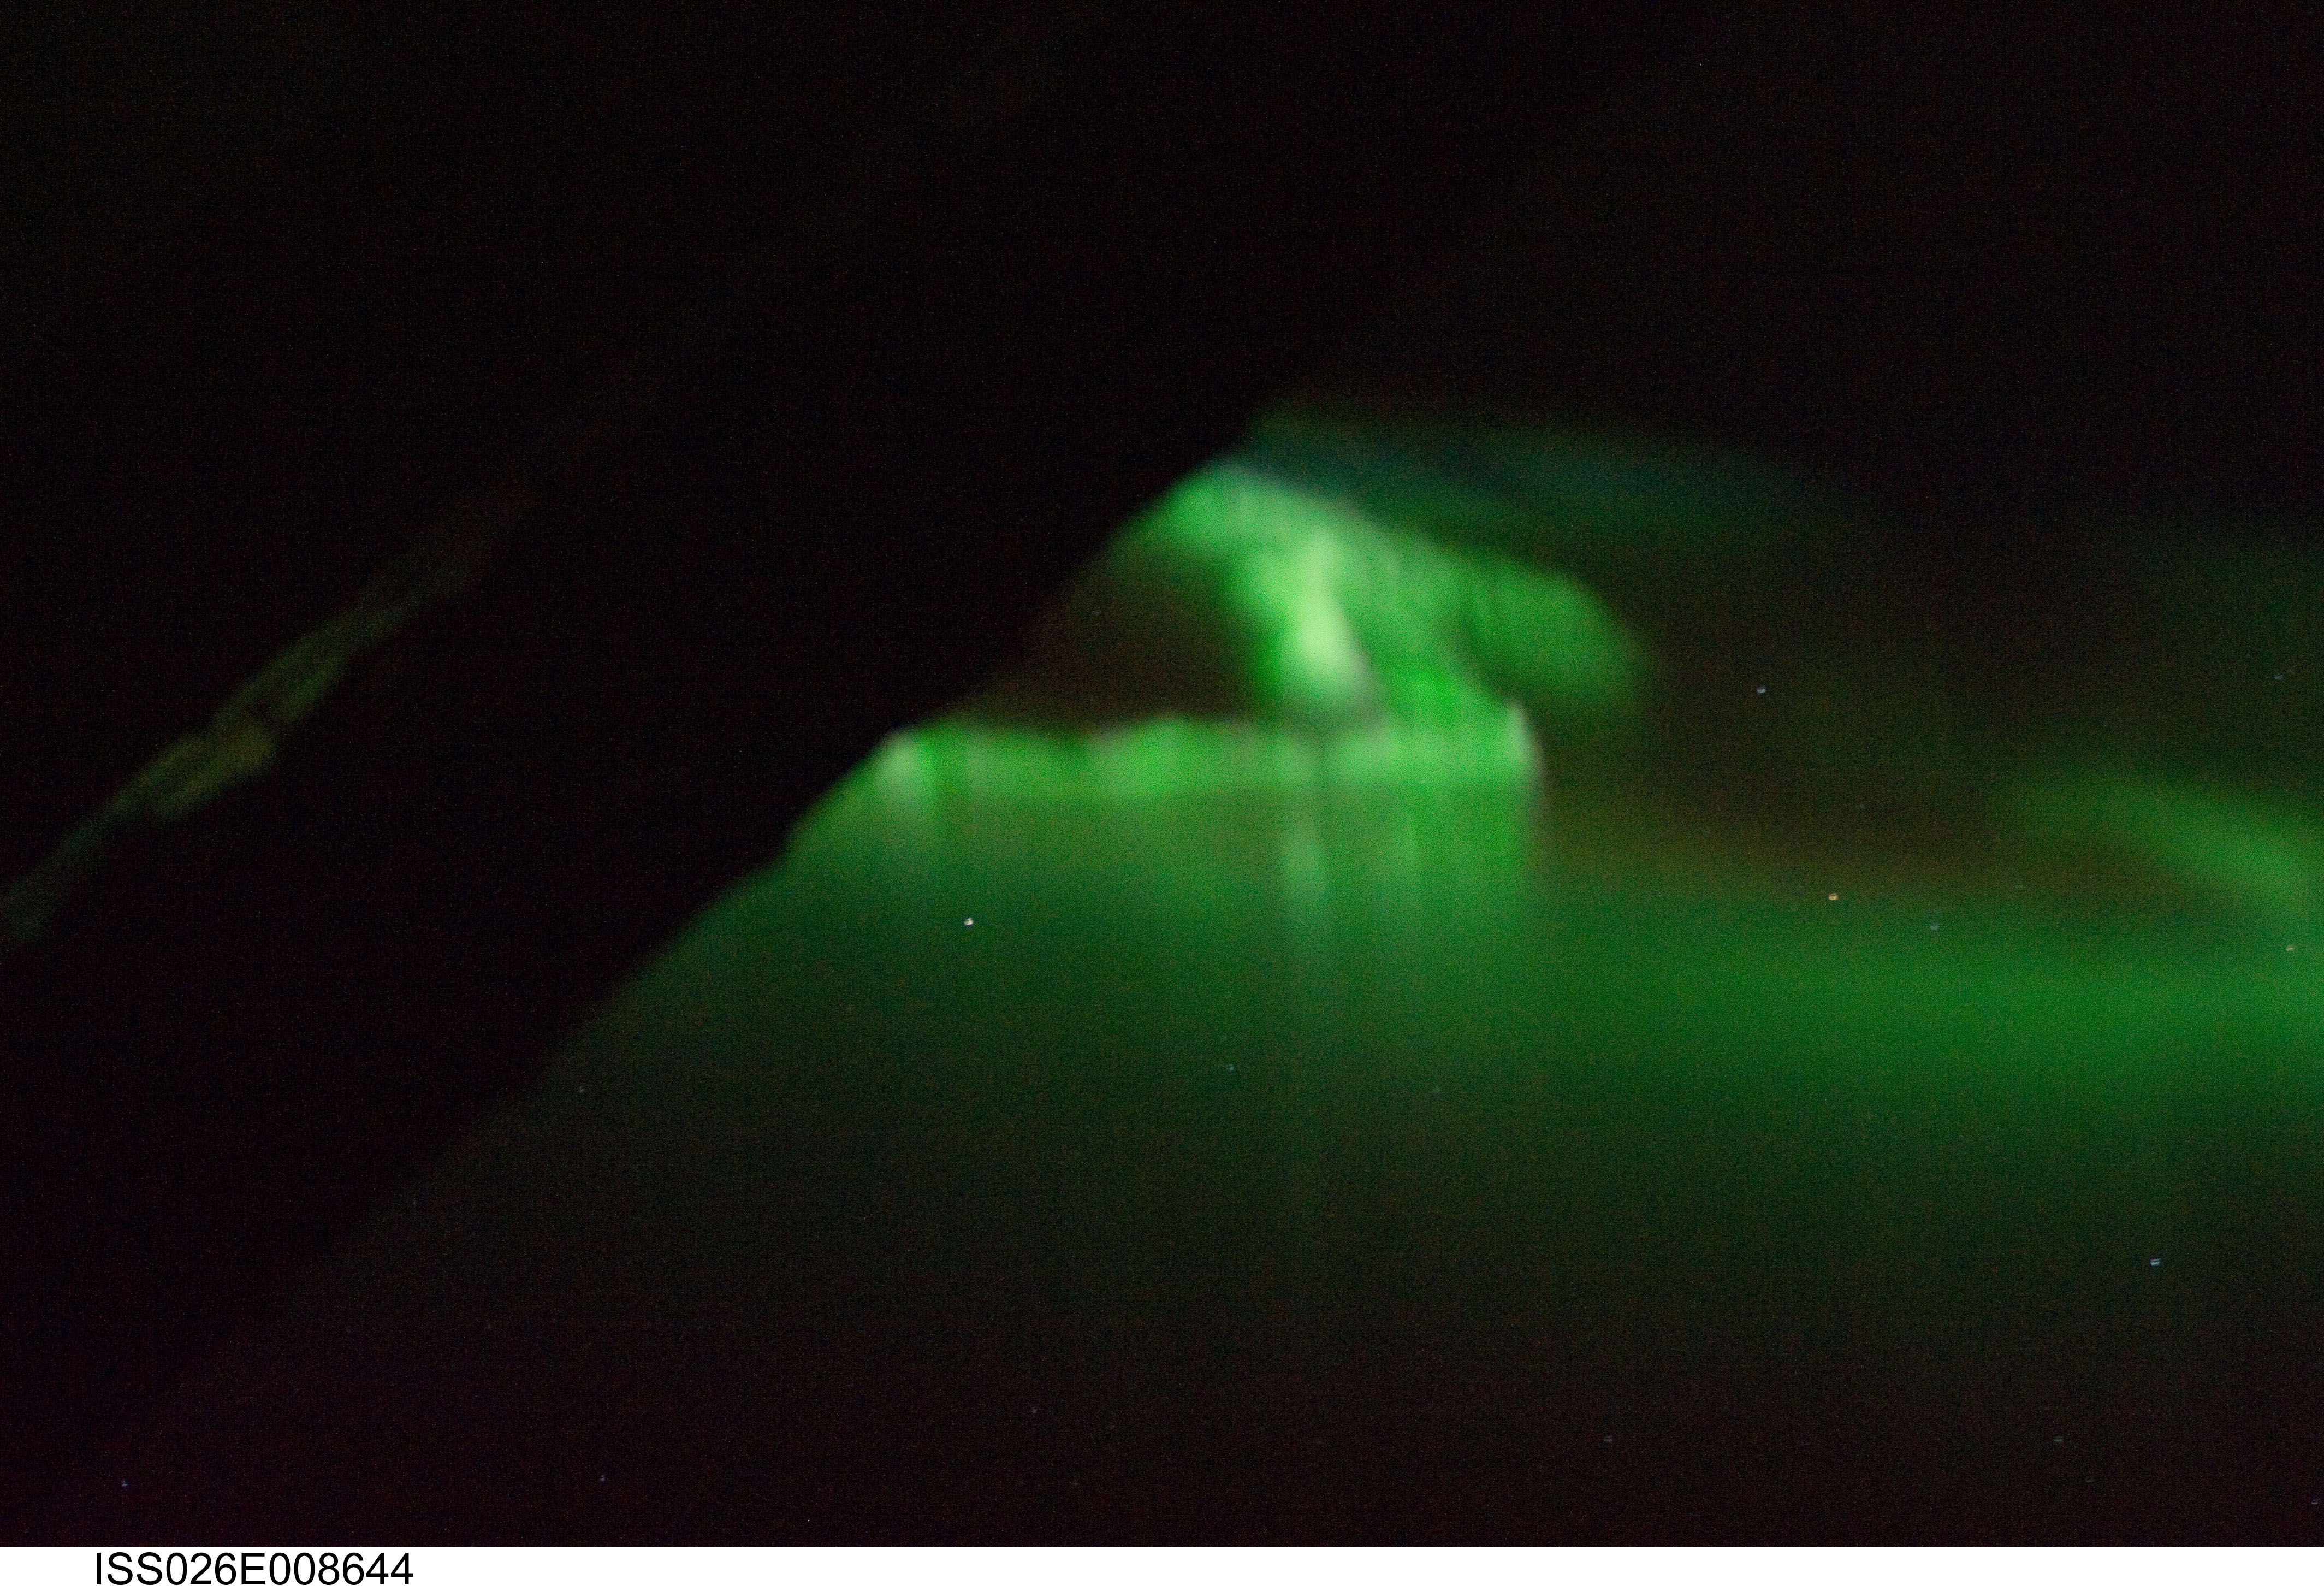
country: CANADA
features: PAN-AURORA BOREALIS, STARS, ISS, AIRGLOW, SOFT
